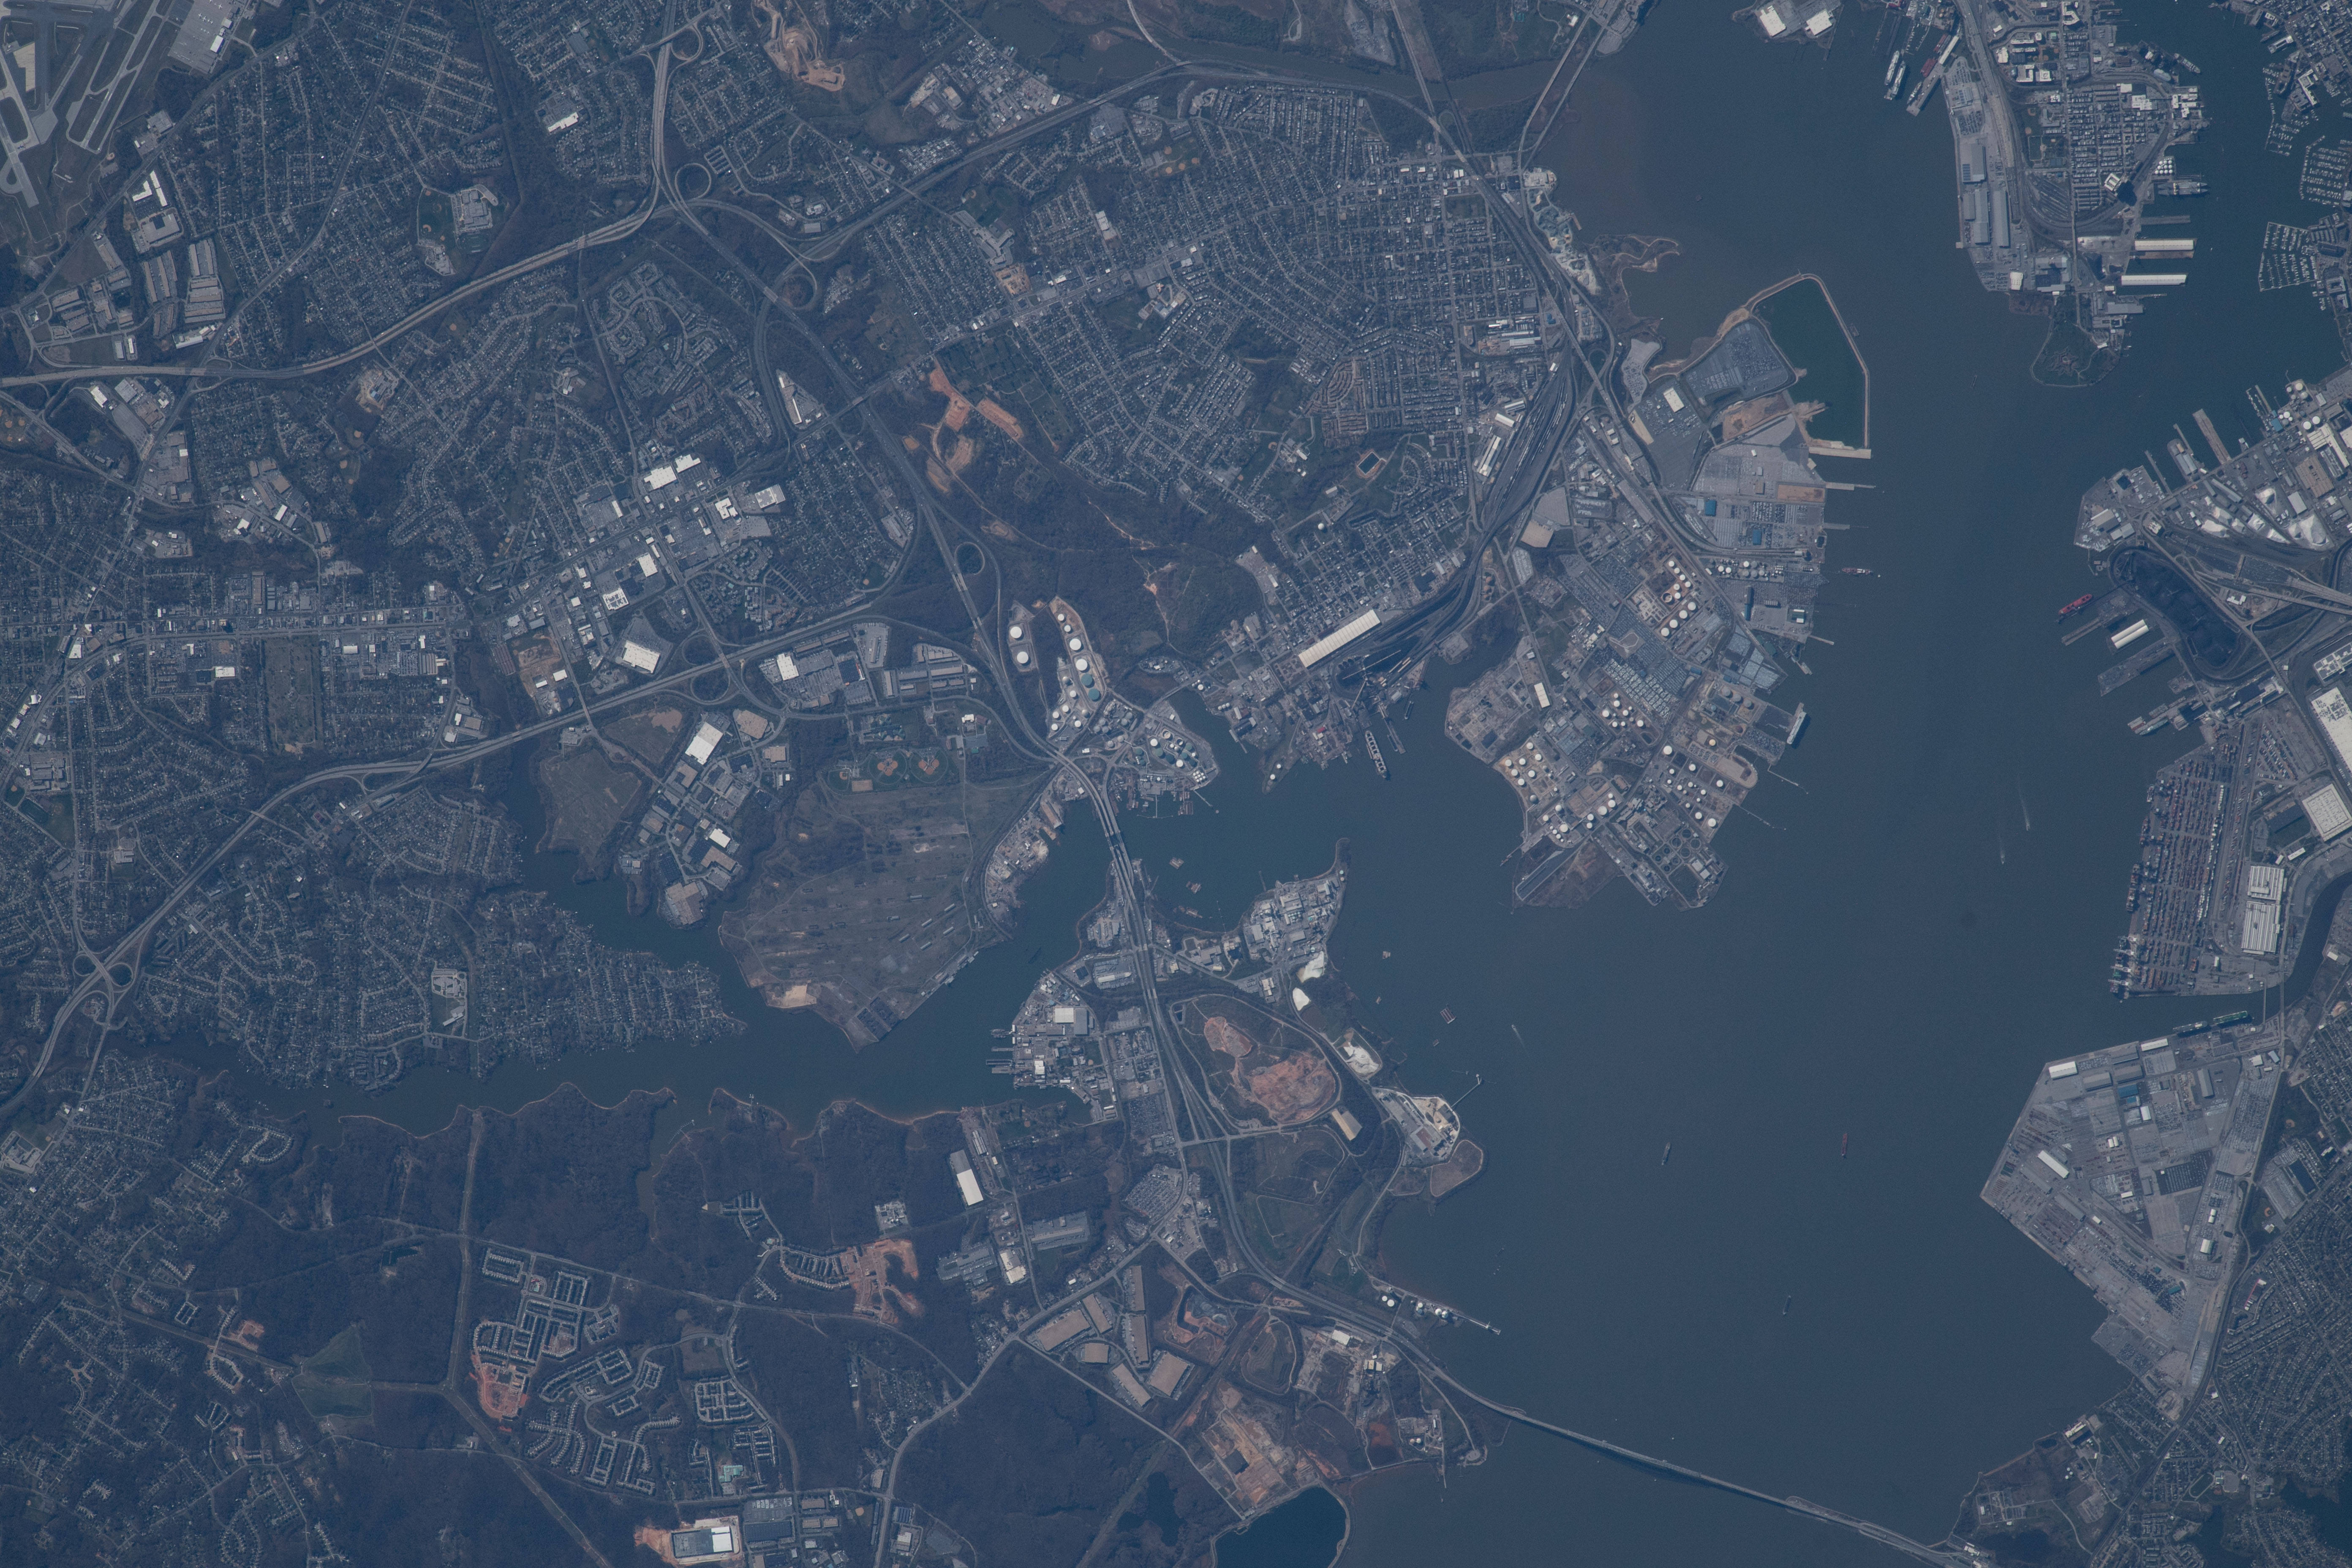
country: USA-MARYLAND
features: BALTIMORE, PATAPSCO RIVER
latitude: 39.2
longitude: -76.6
